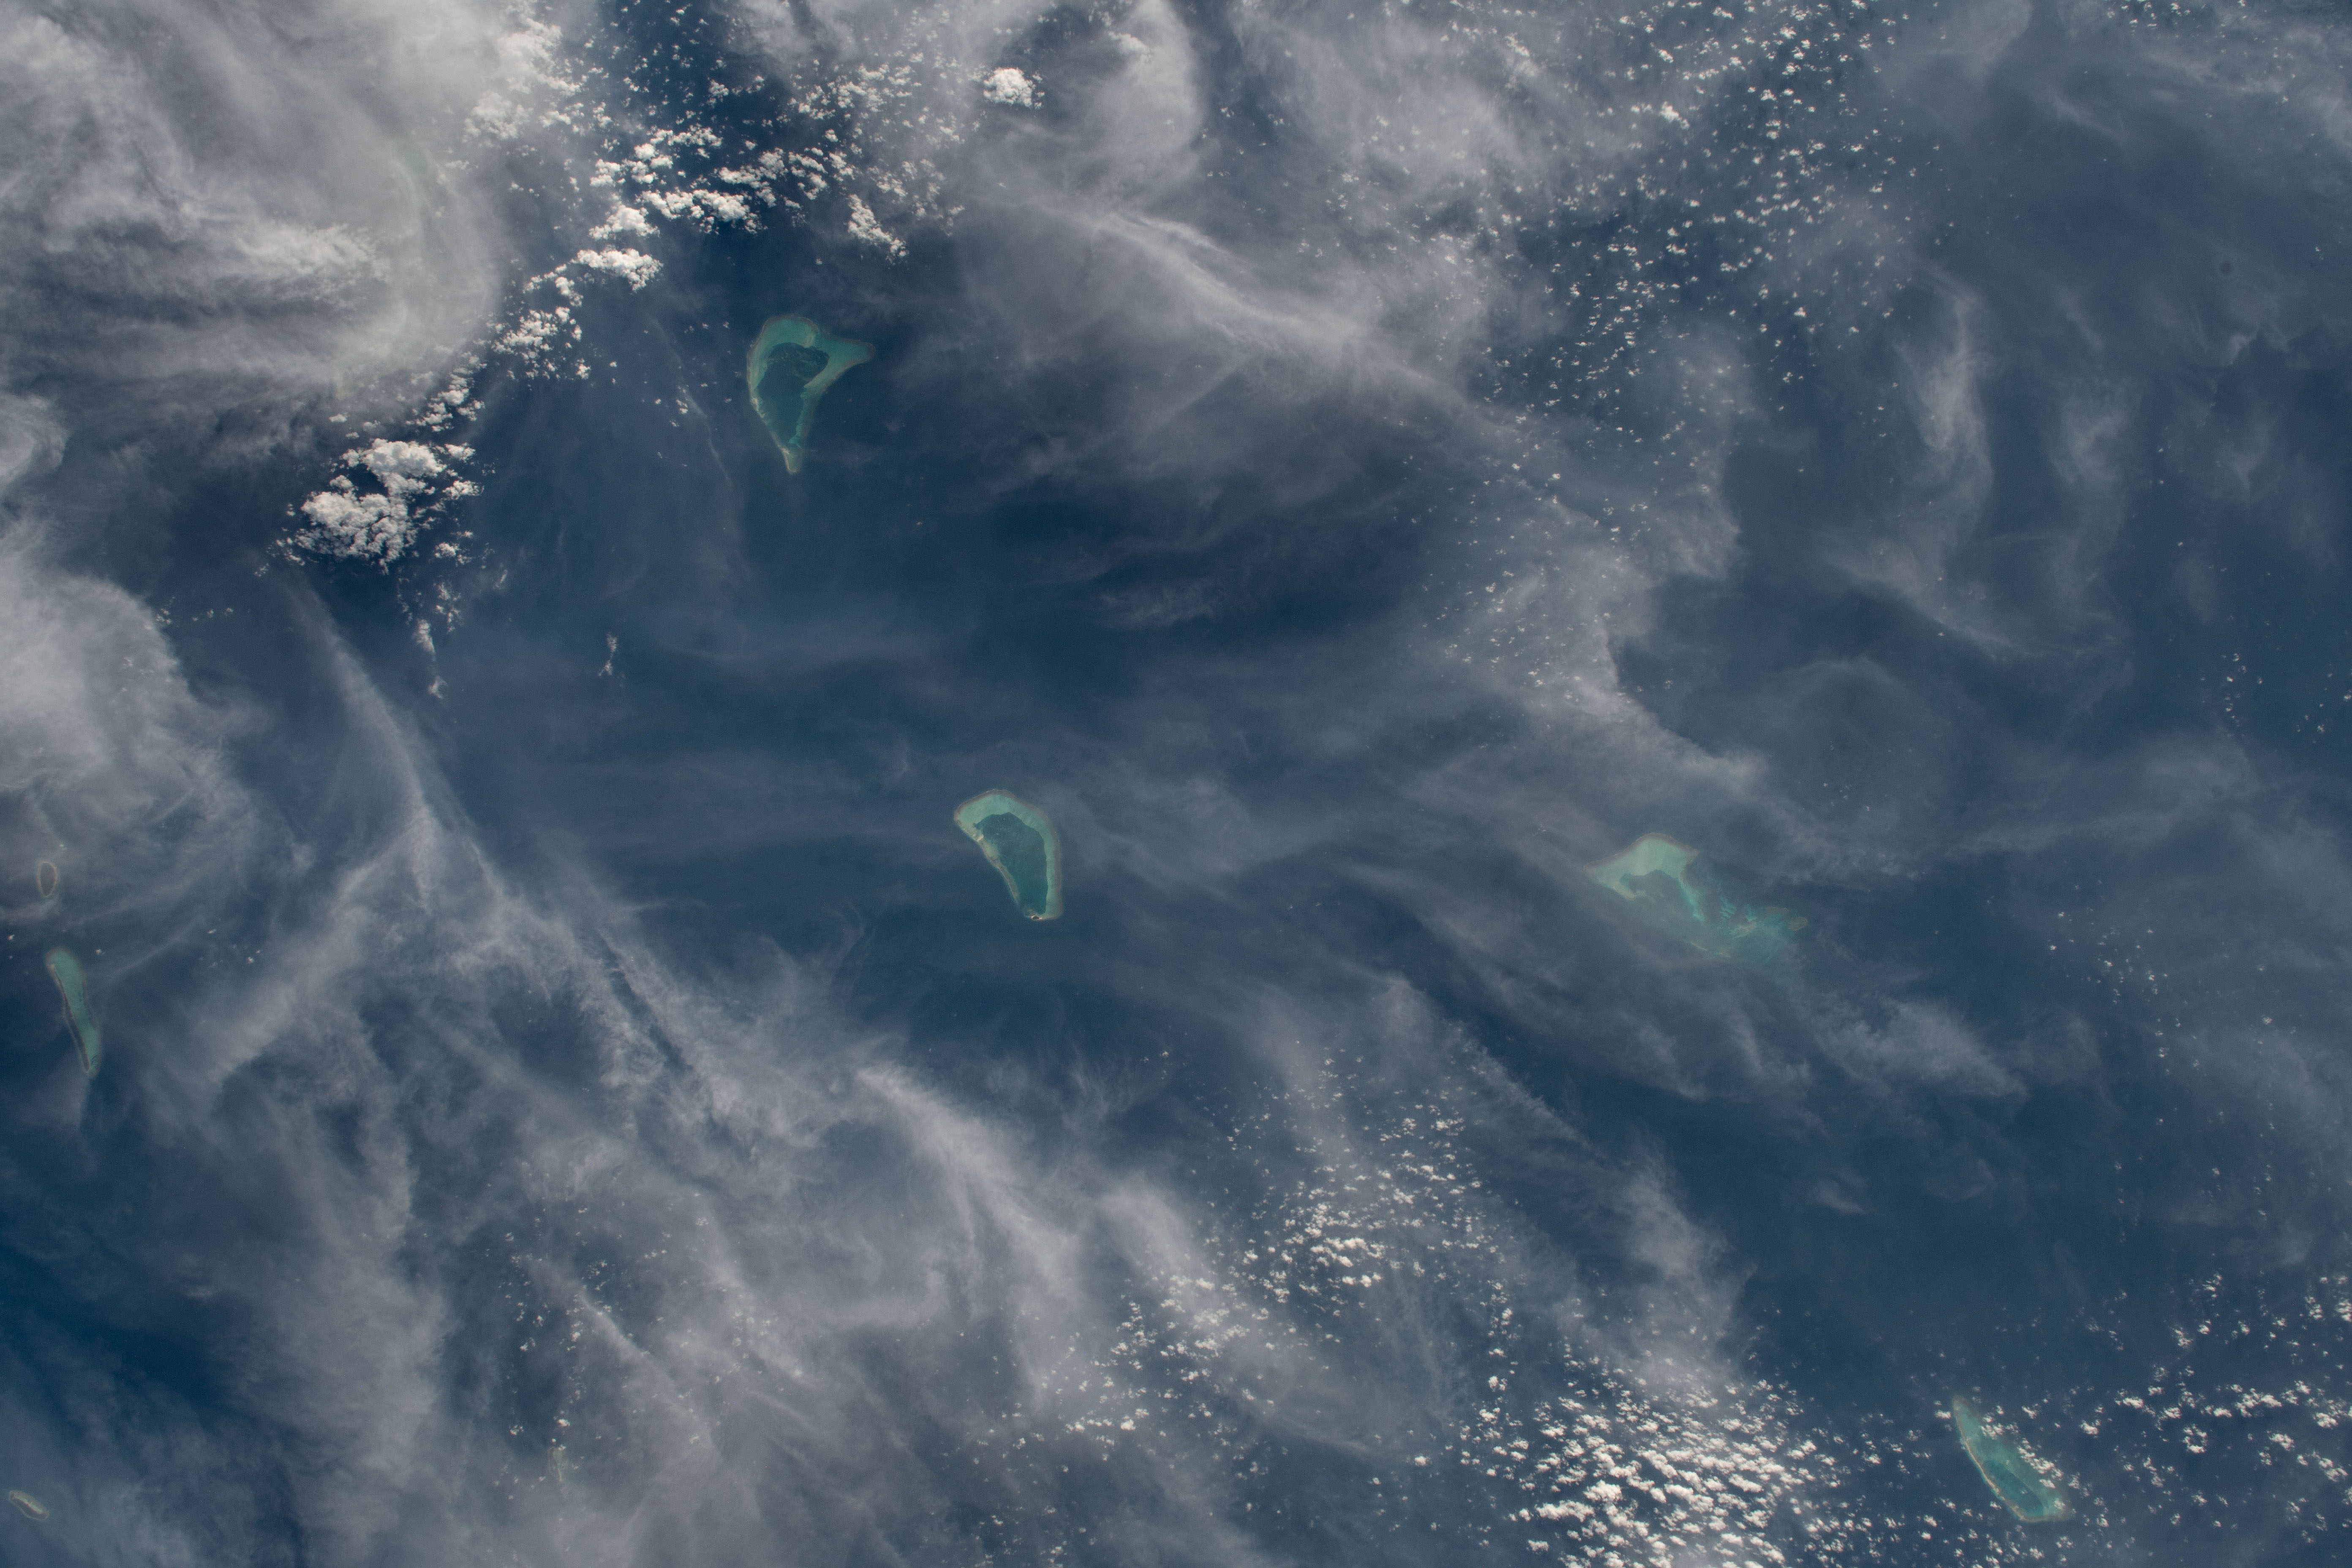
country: LAKSHADWEEP ISLANDS
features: ARABIAN SEA, PEREMUL PAR, BITRA
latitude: 11.5
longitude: 72.0
